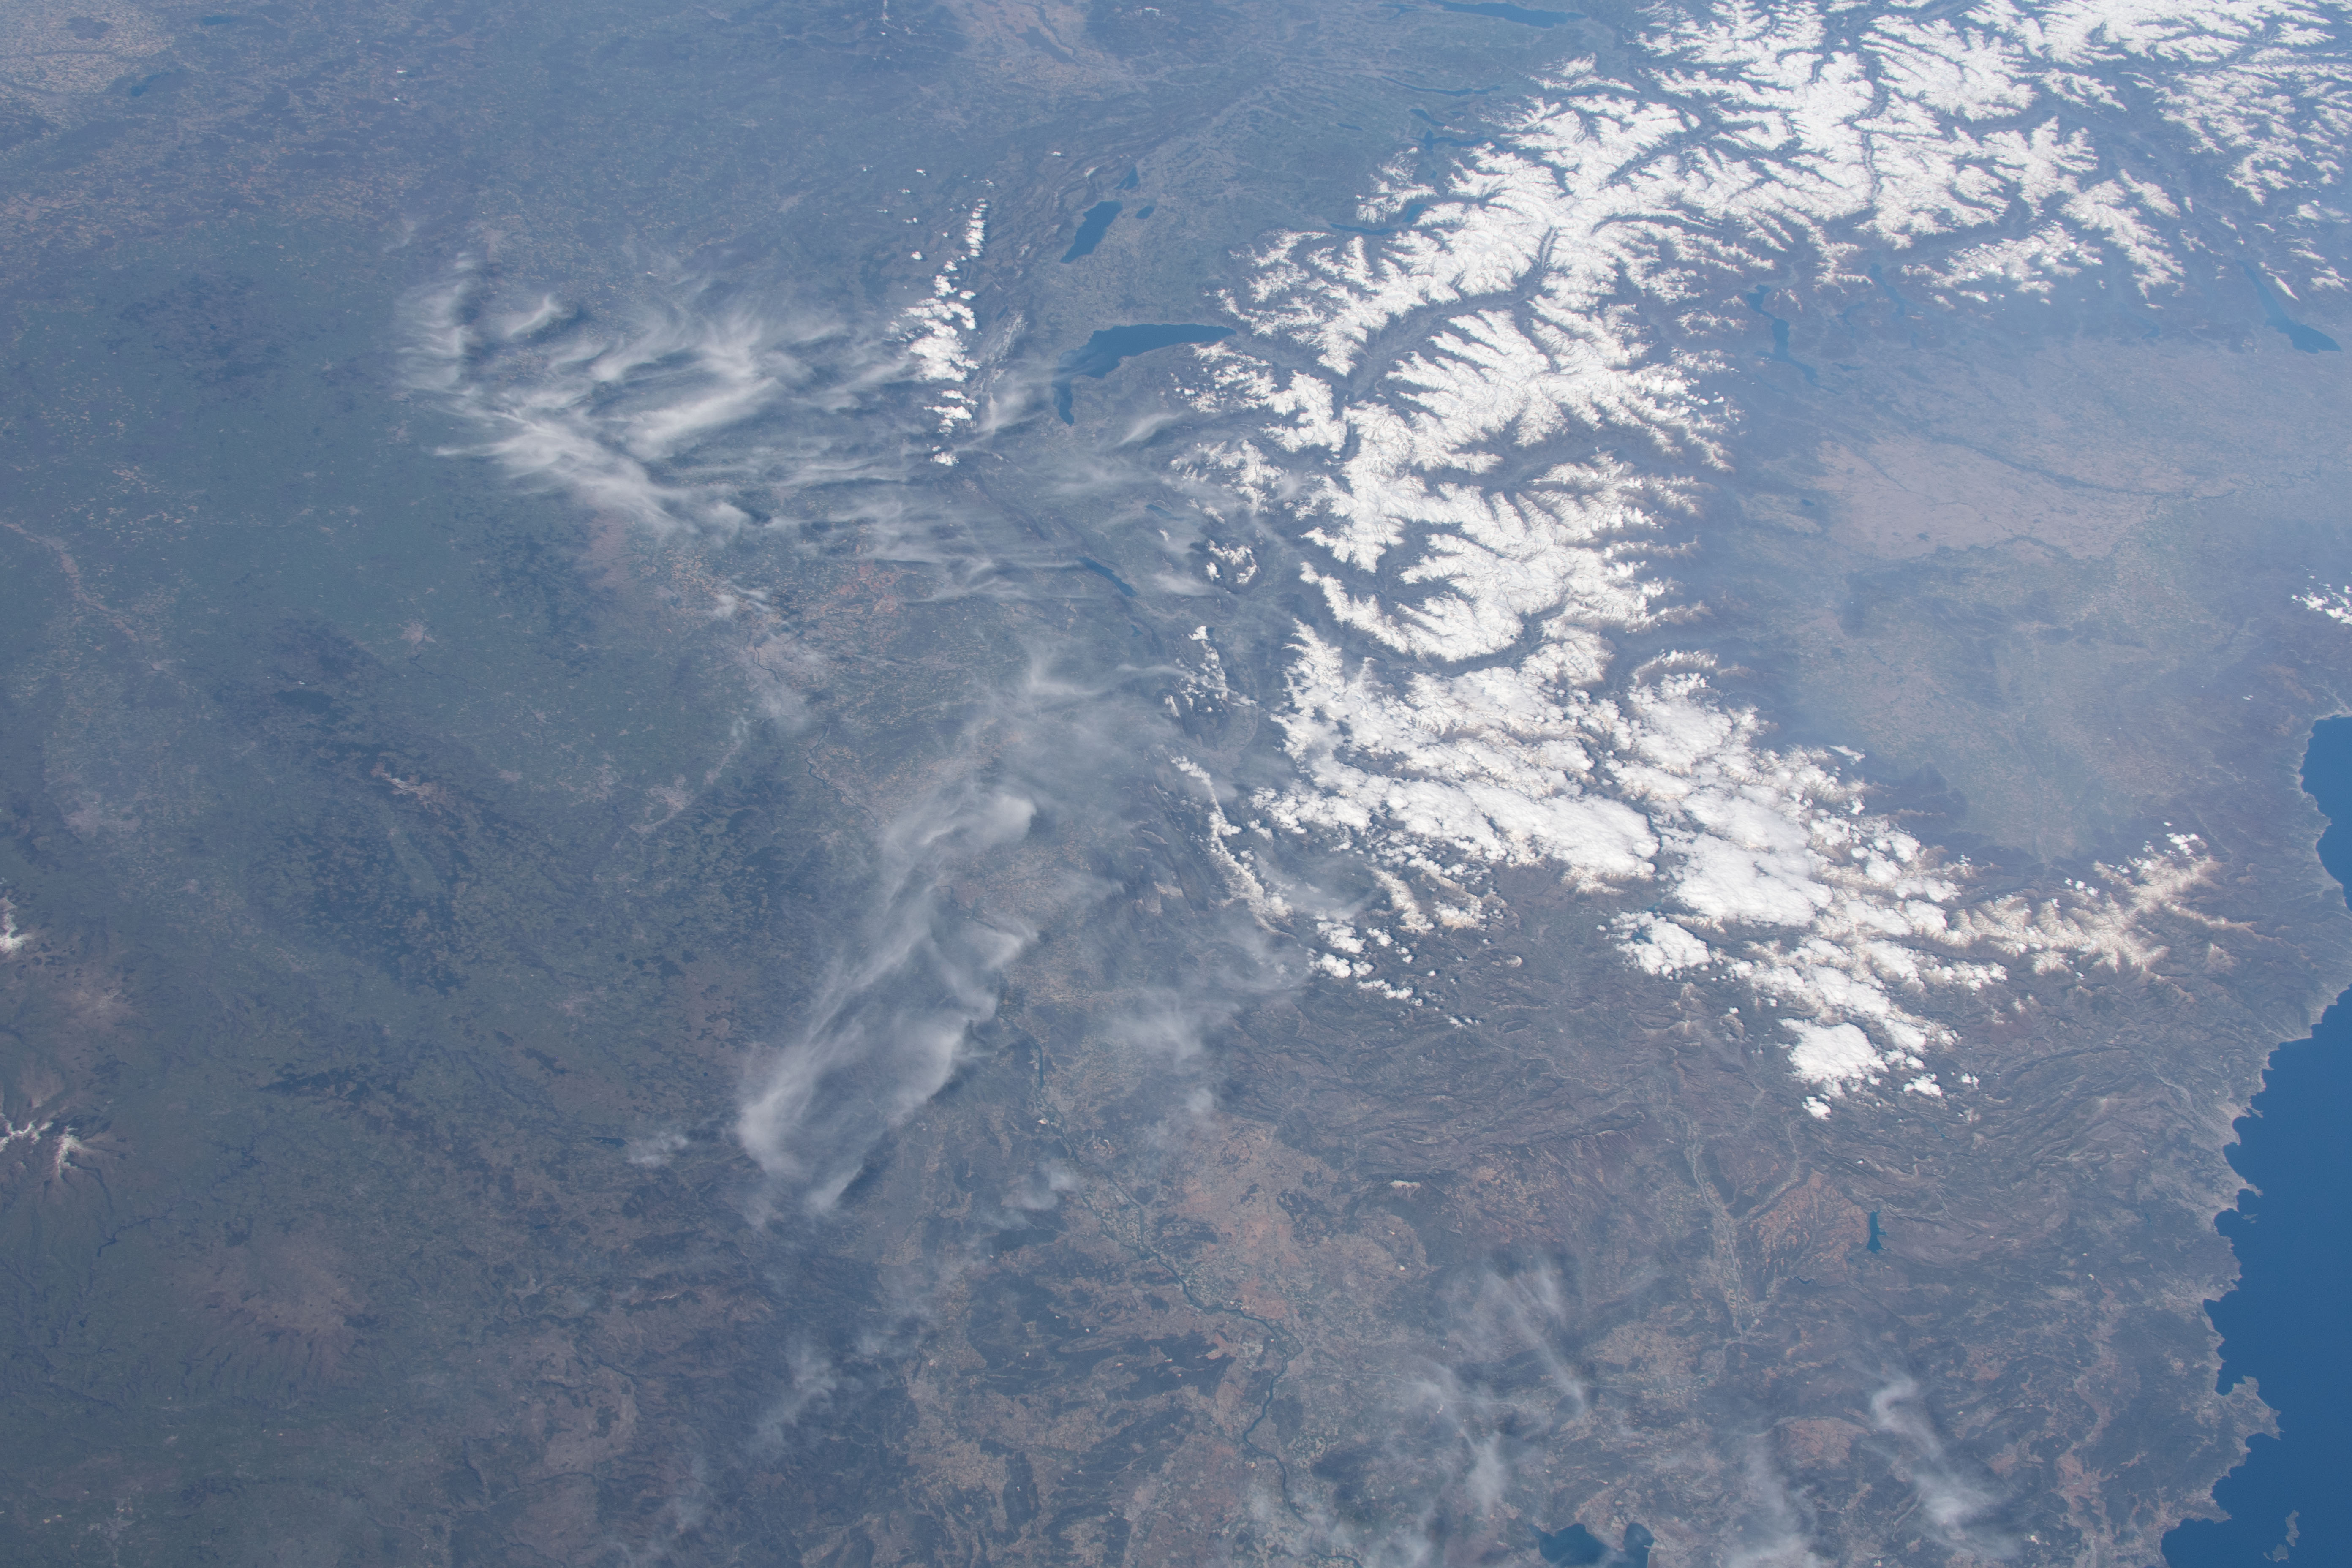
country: FRANCE
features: THE ALPS MOUNTAIN RANGE
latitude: 46.5
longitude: 6.5
